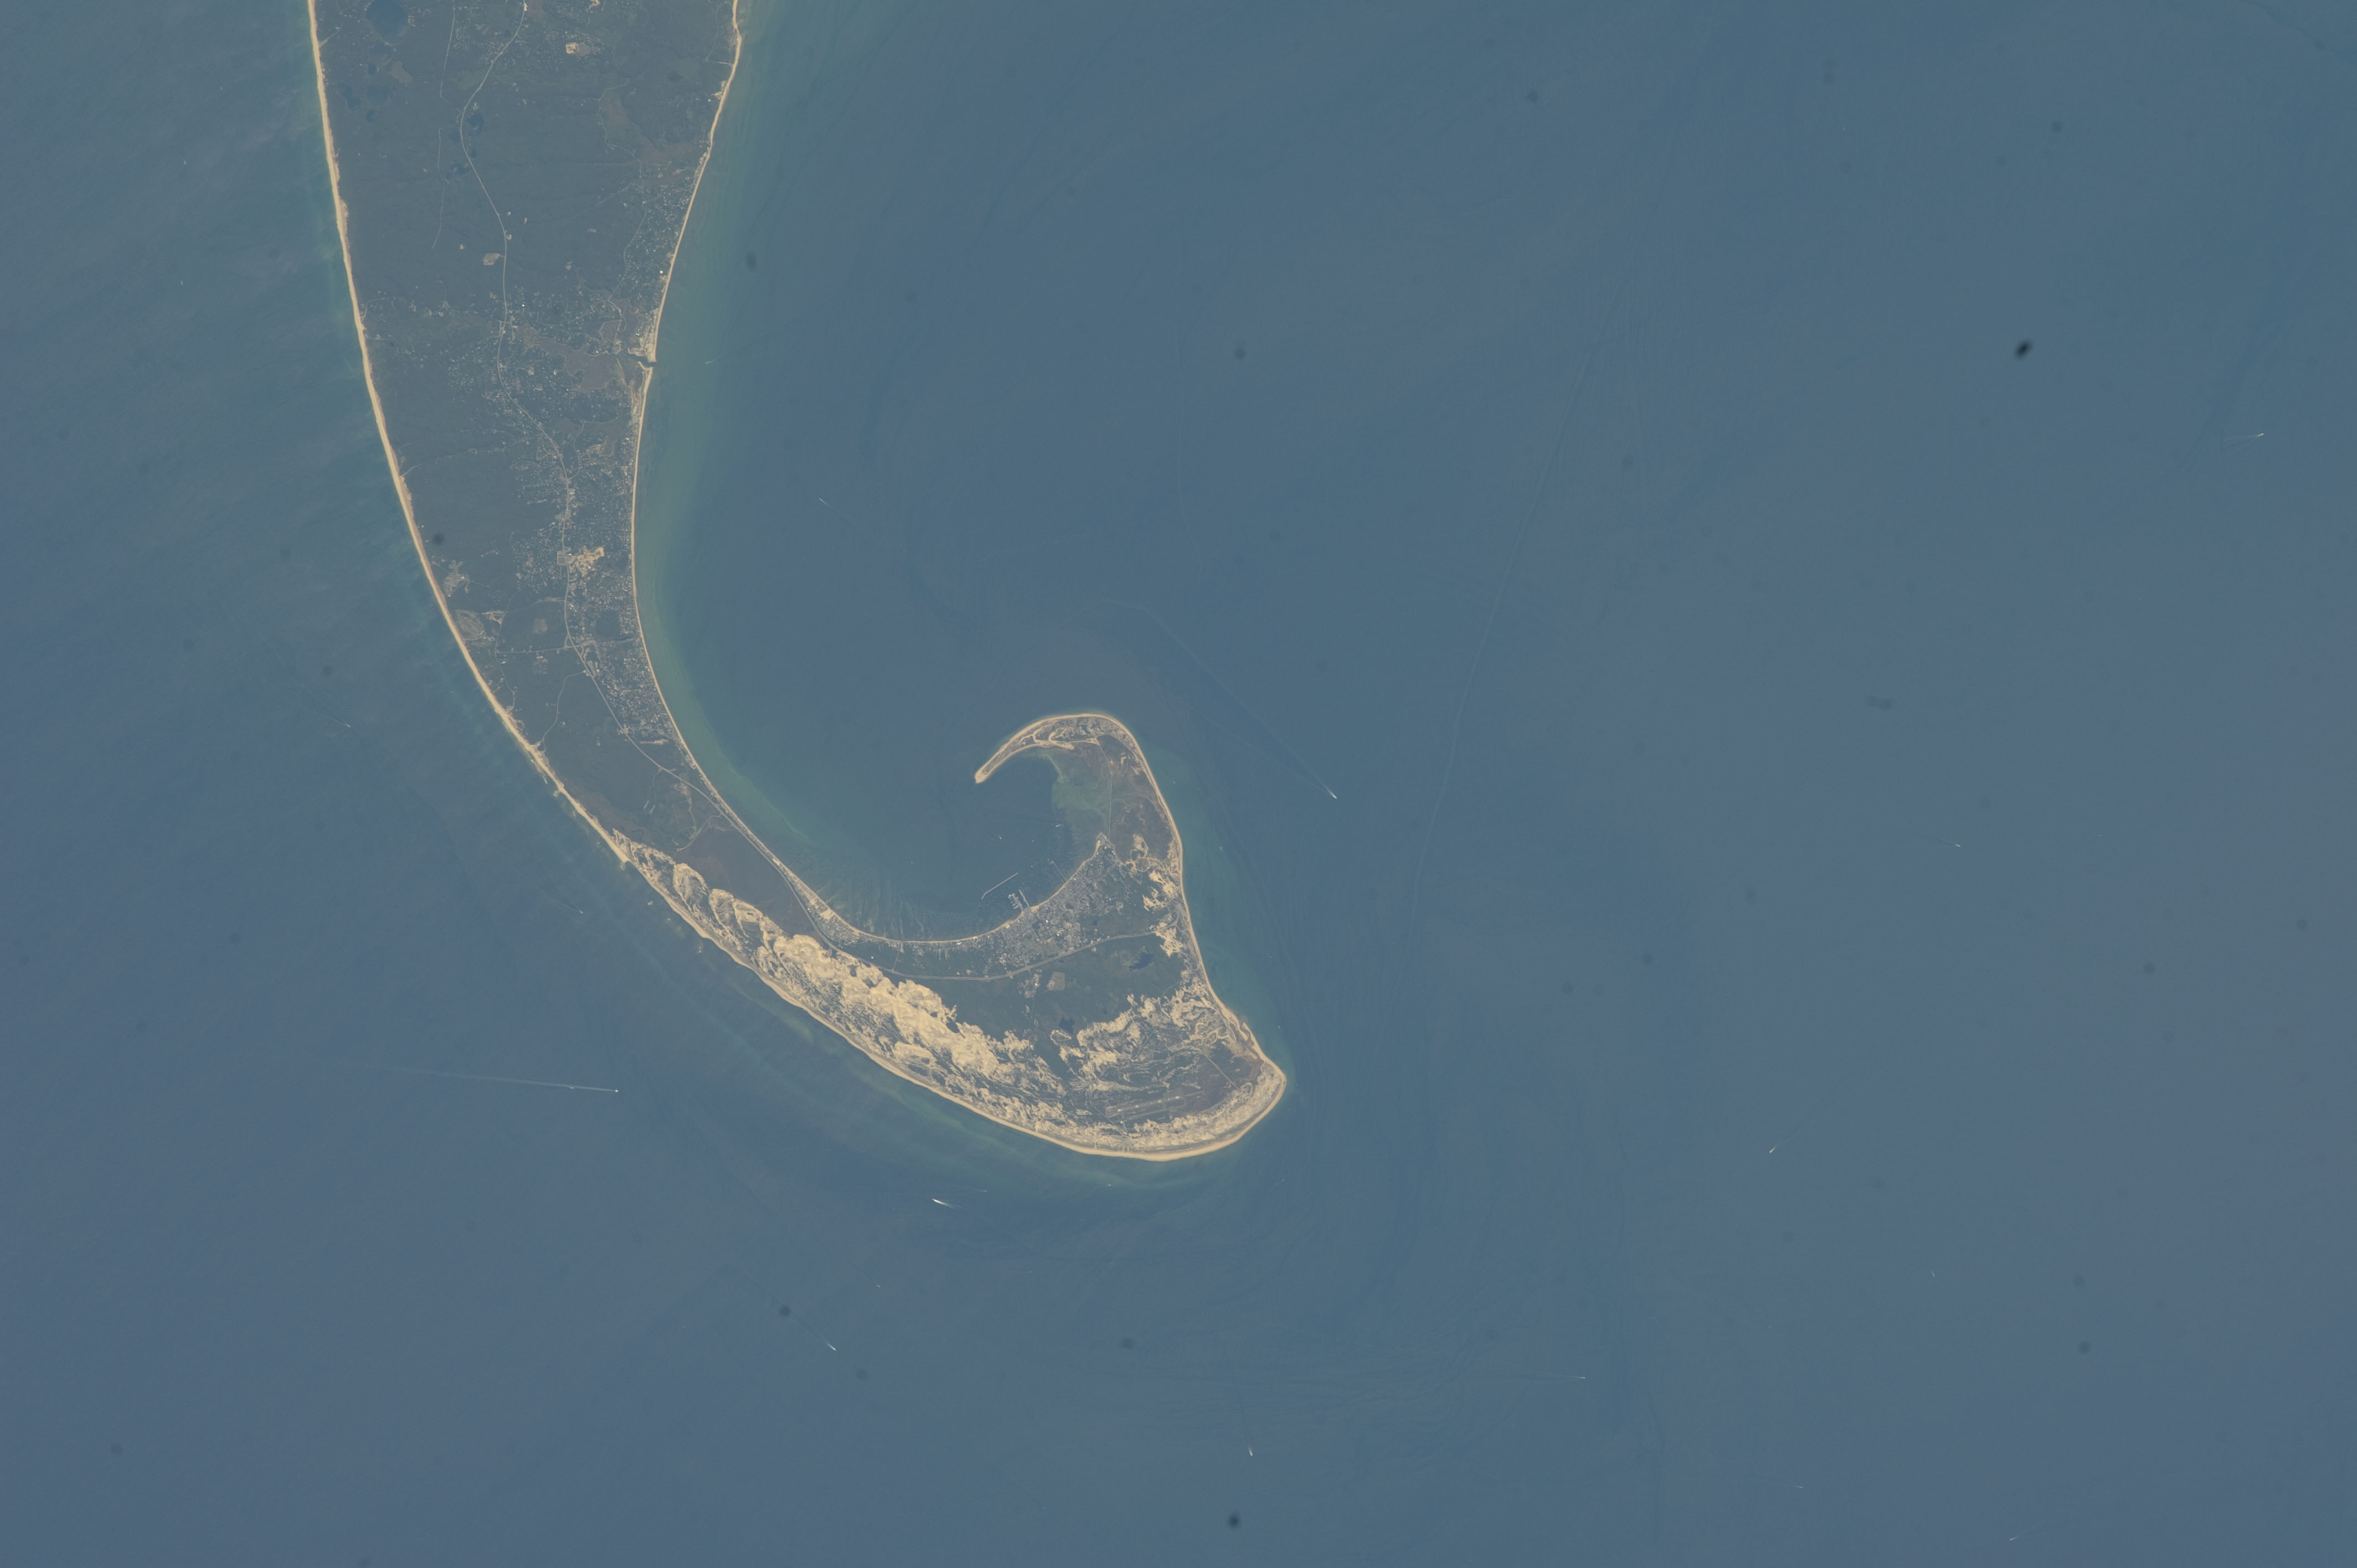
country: USA-MASSACHUSETTS
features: CAPE COD, G. OF MAINE, GLINT, PROVINCETOWN HARBOR
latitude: 42.0
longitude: -70.3
